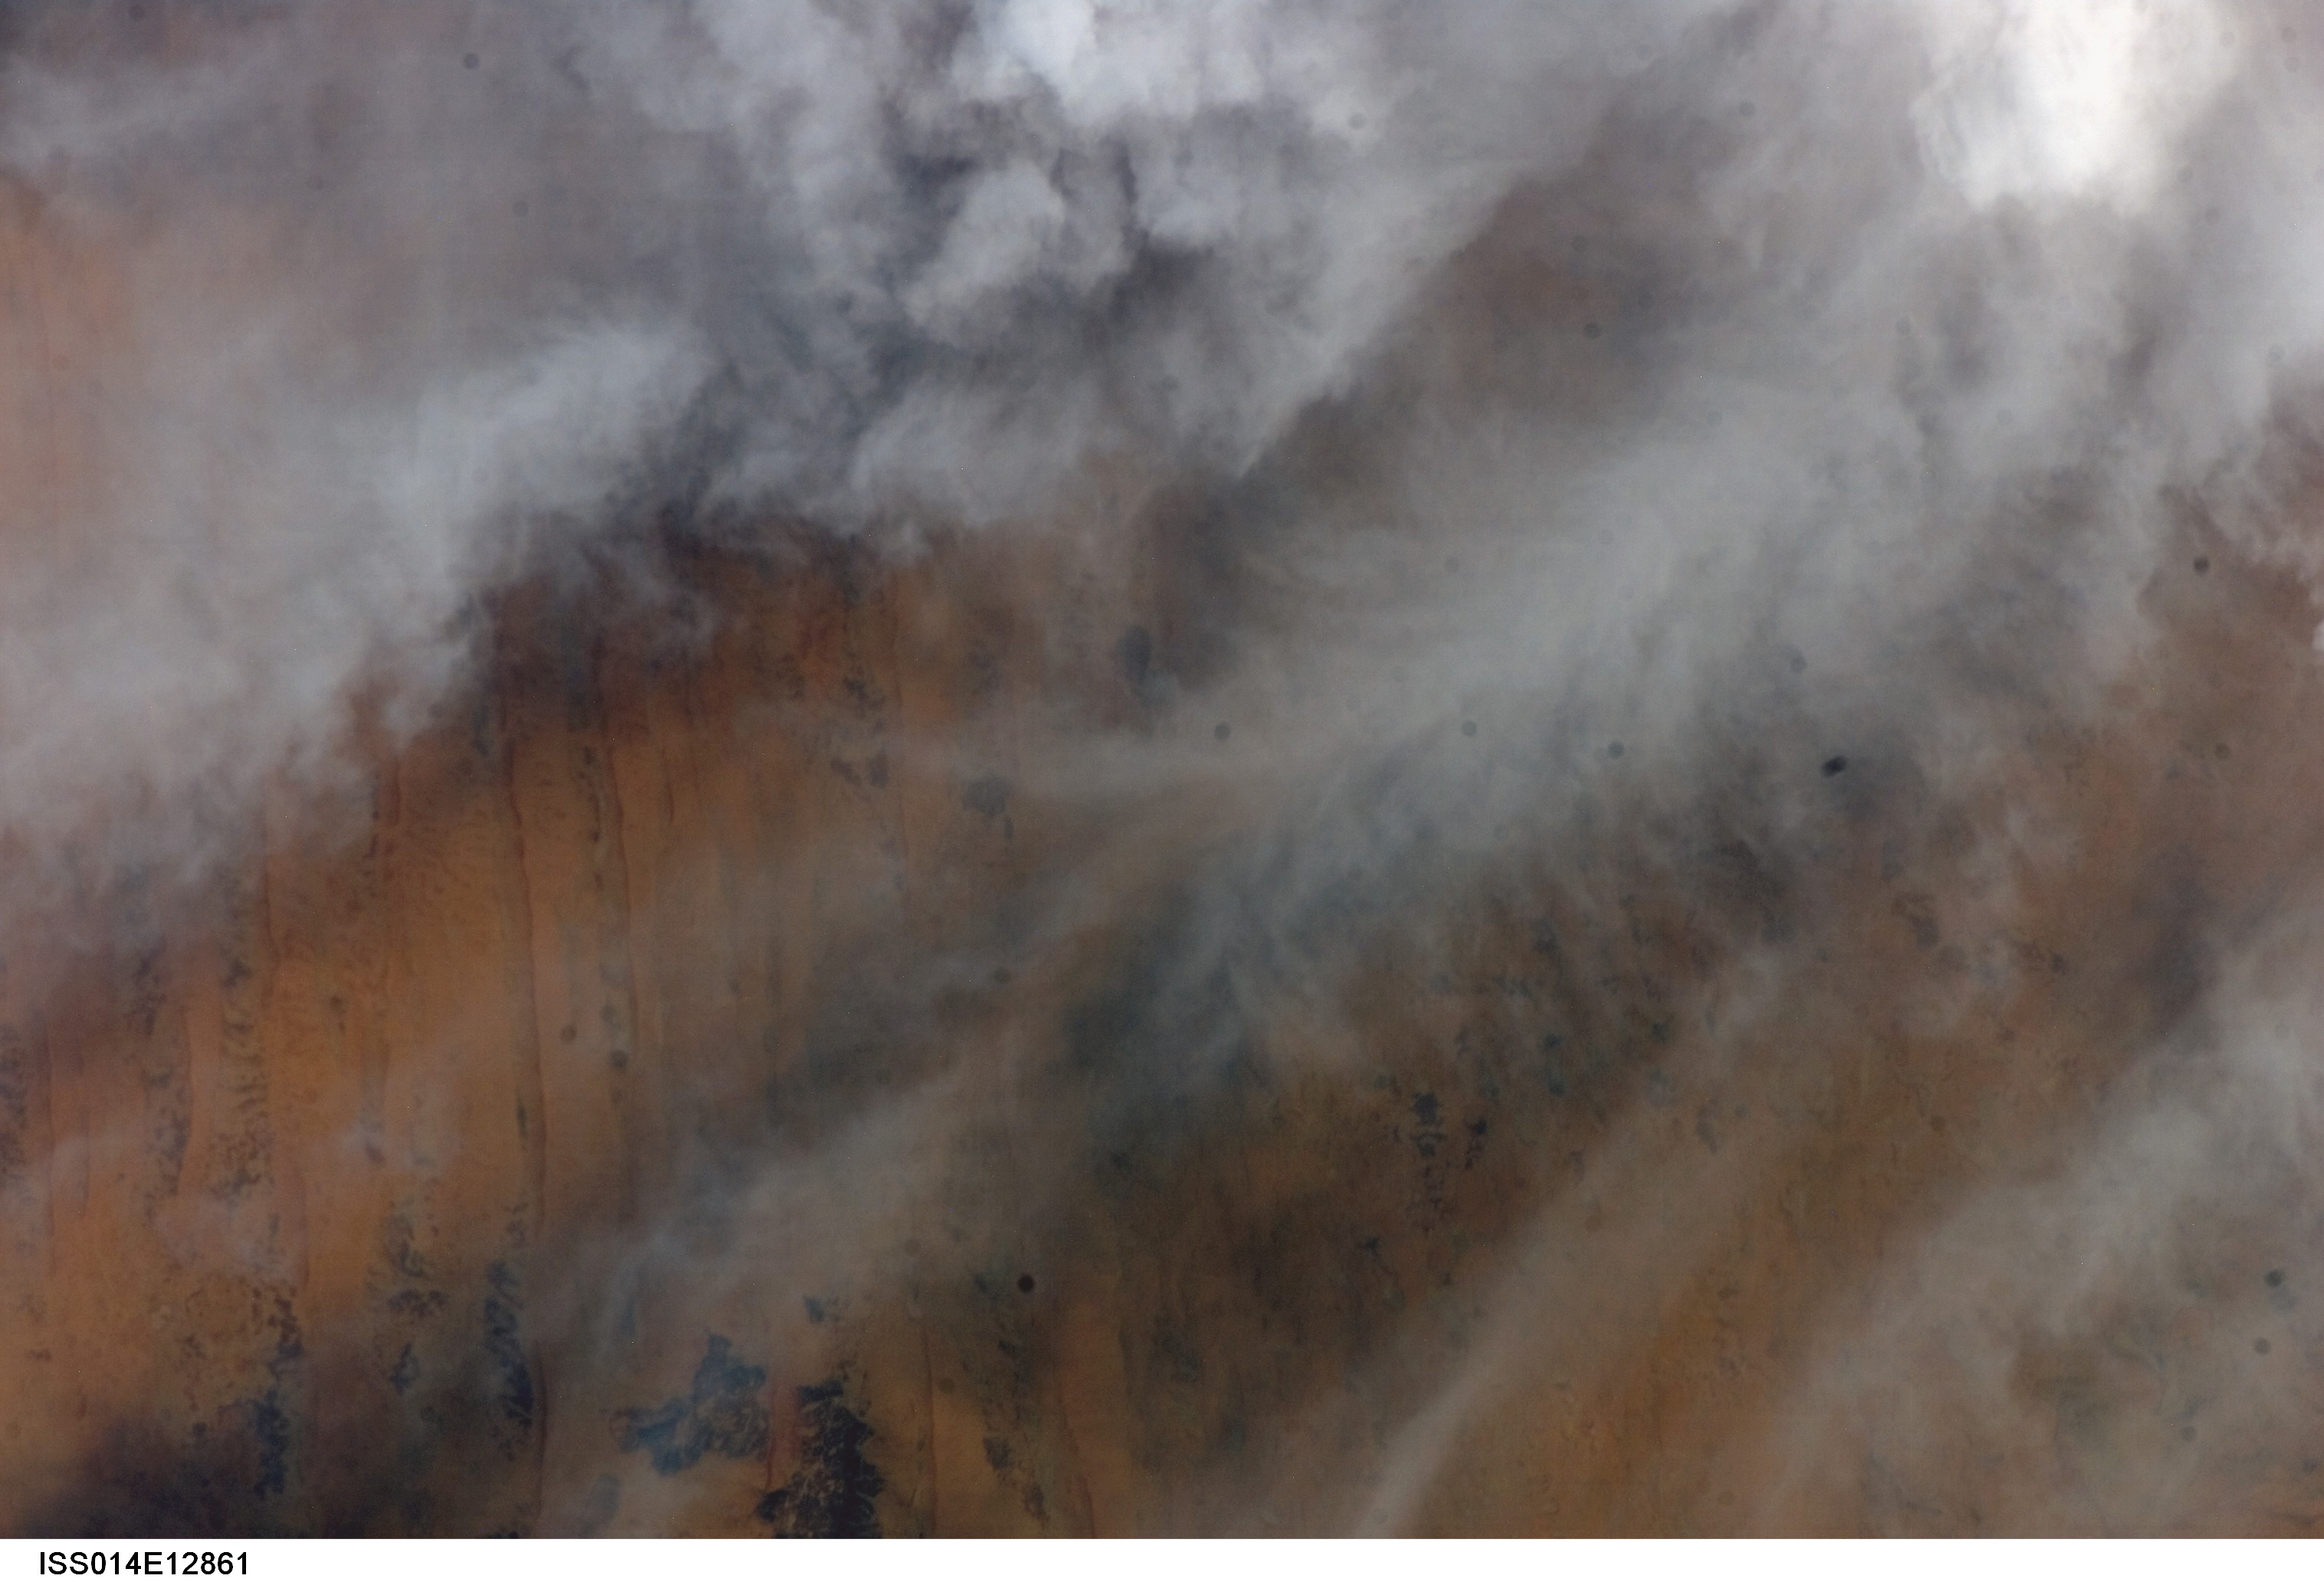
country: AFRICA
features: UNFOCUSED EARTHOBS
